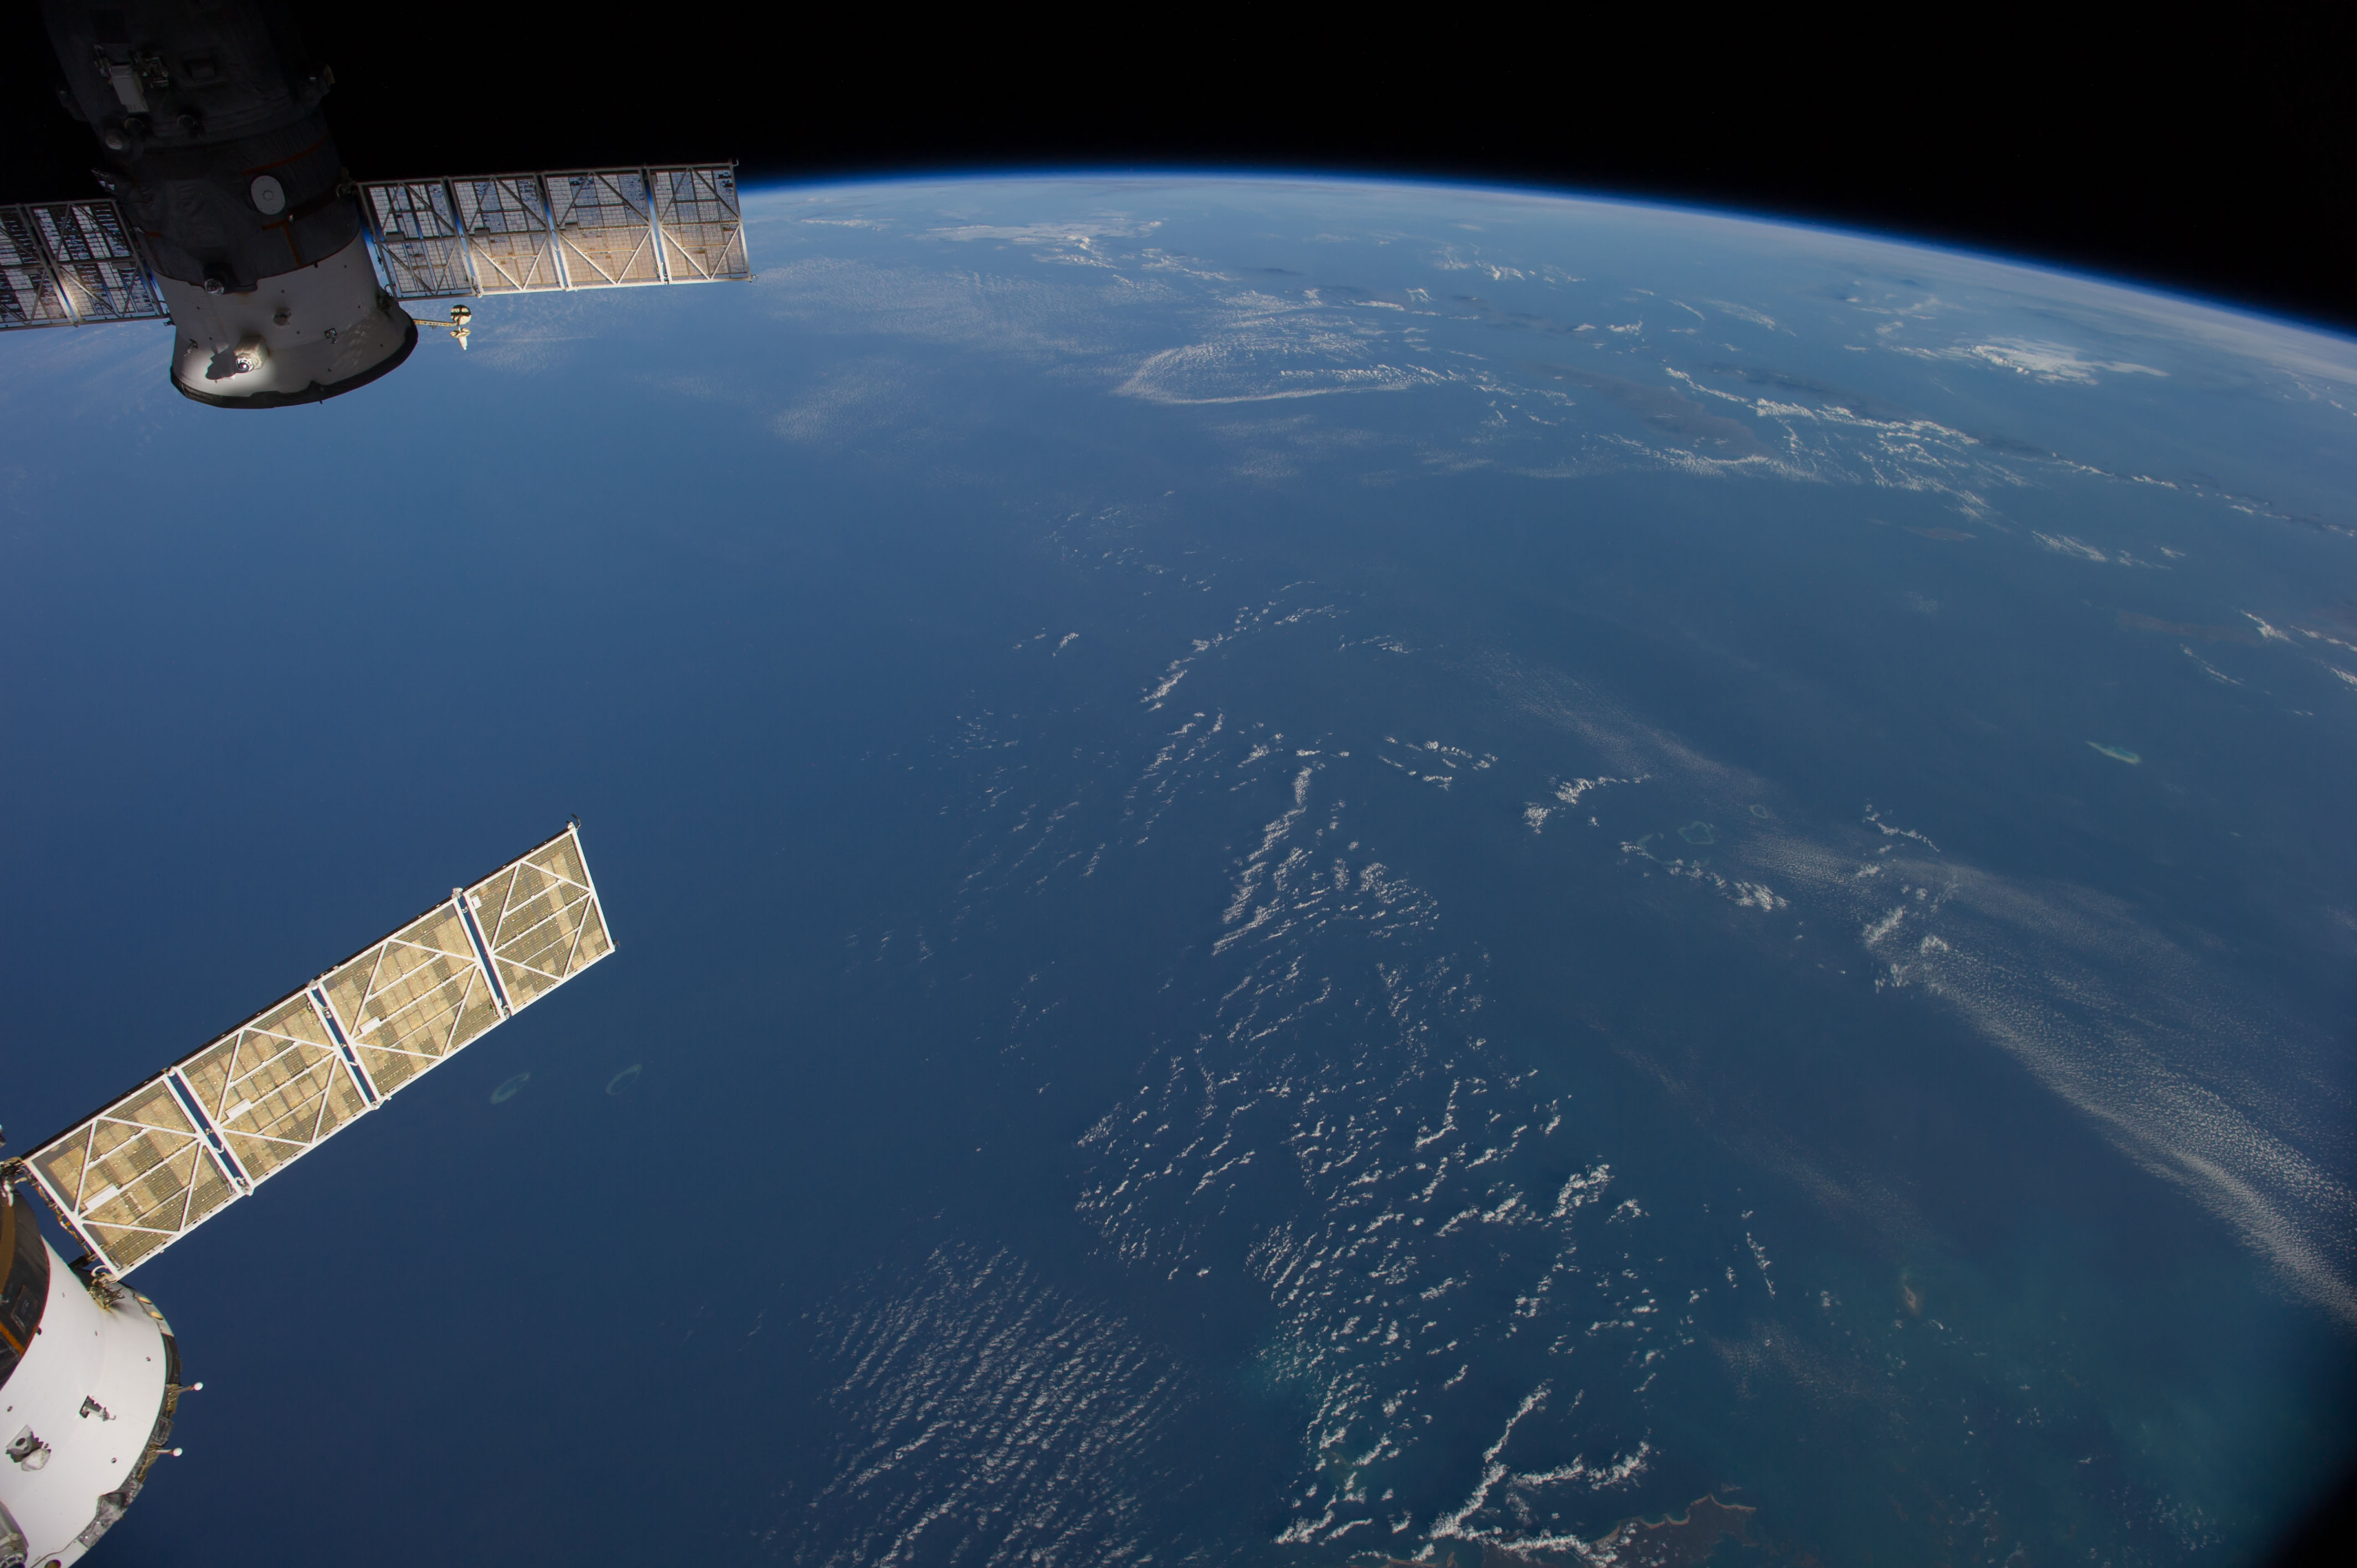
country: AUSTRALIA-WA
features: INDIAN O., JAVA S., BALI S., FLORES S., SAVU S., W. NUSA TENGGARA, E. NUSA TENGGARA, ATMOSPHERIC LIMB
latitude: -15.0
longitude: 119.5
